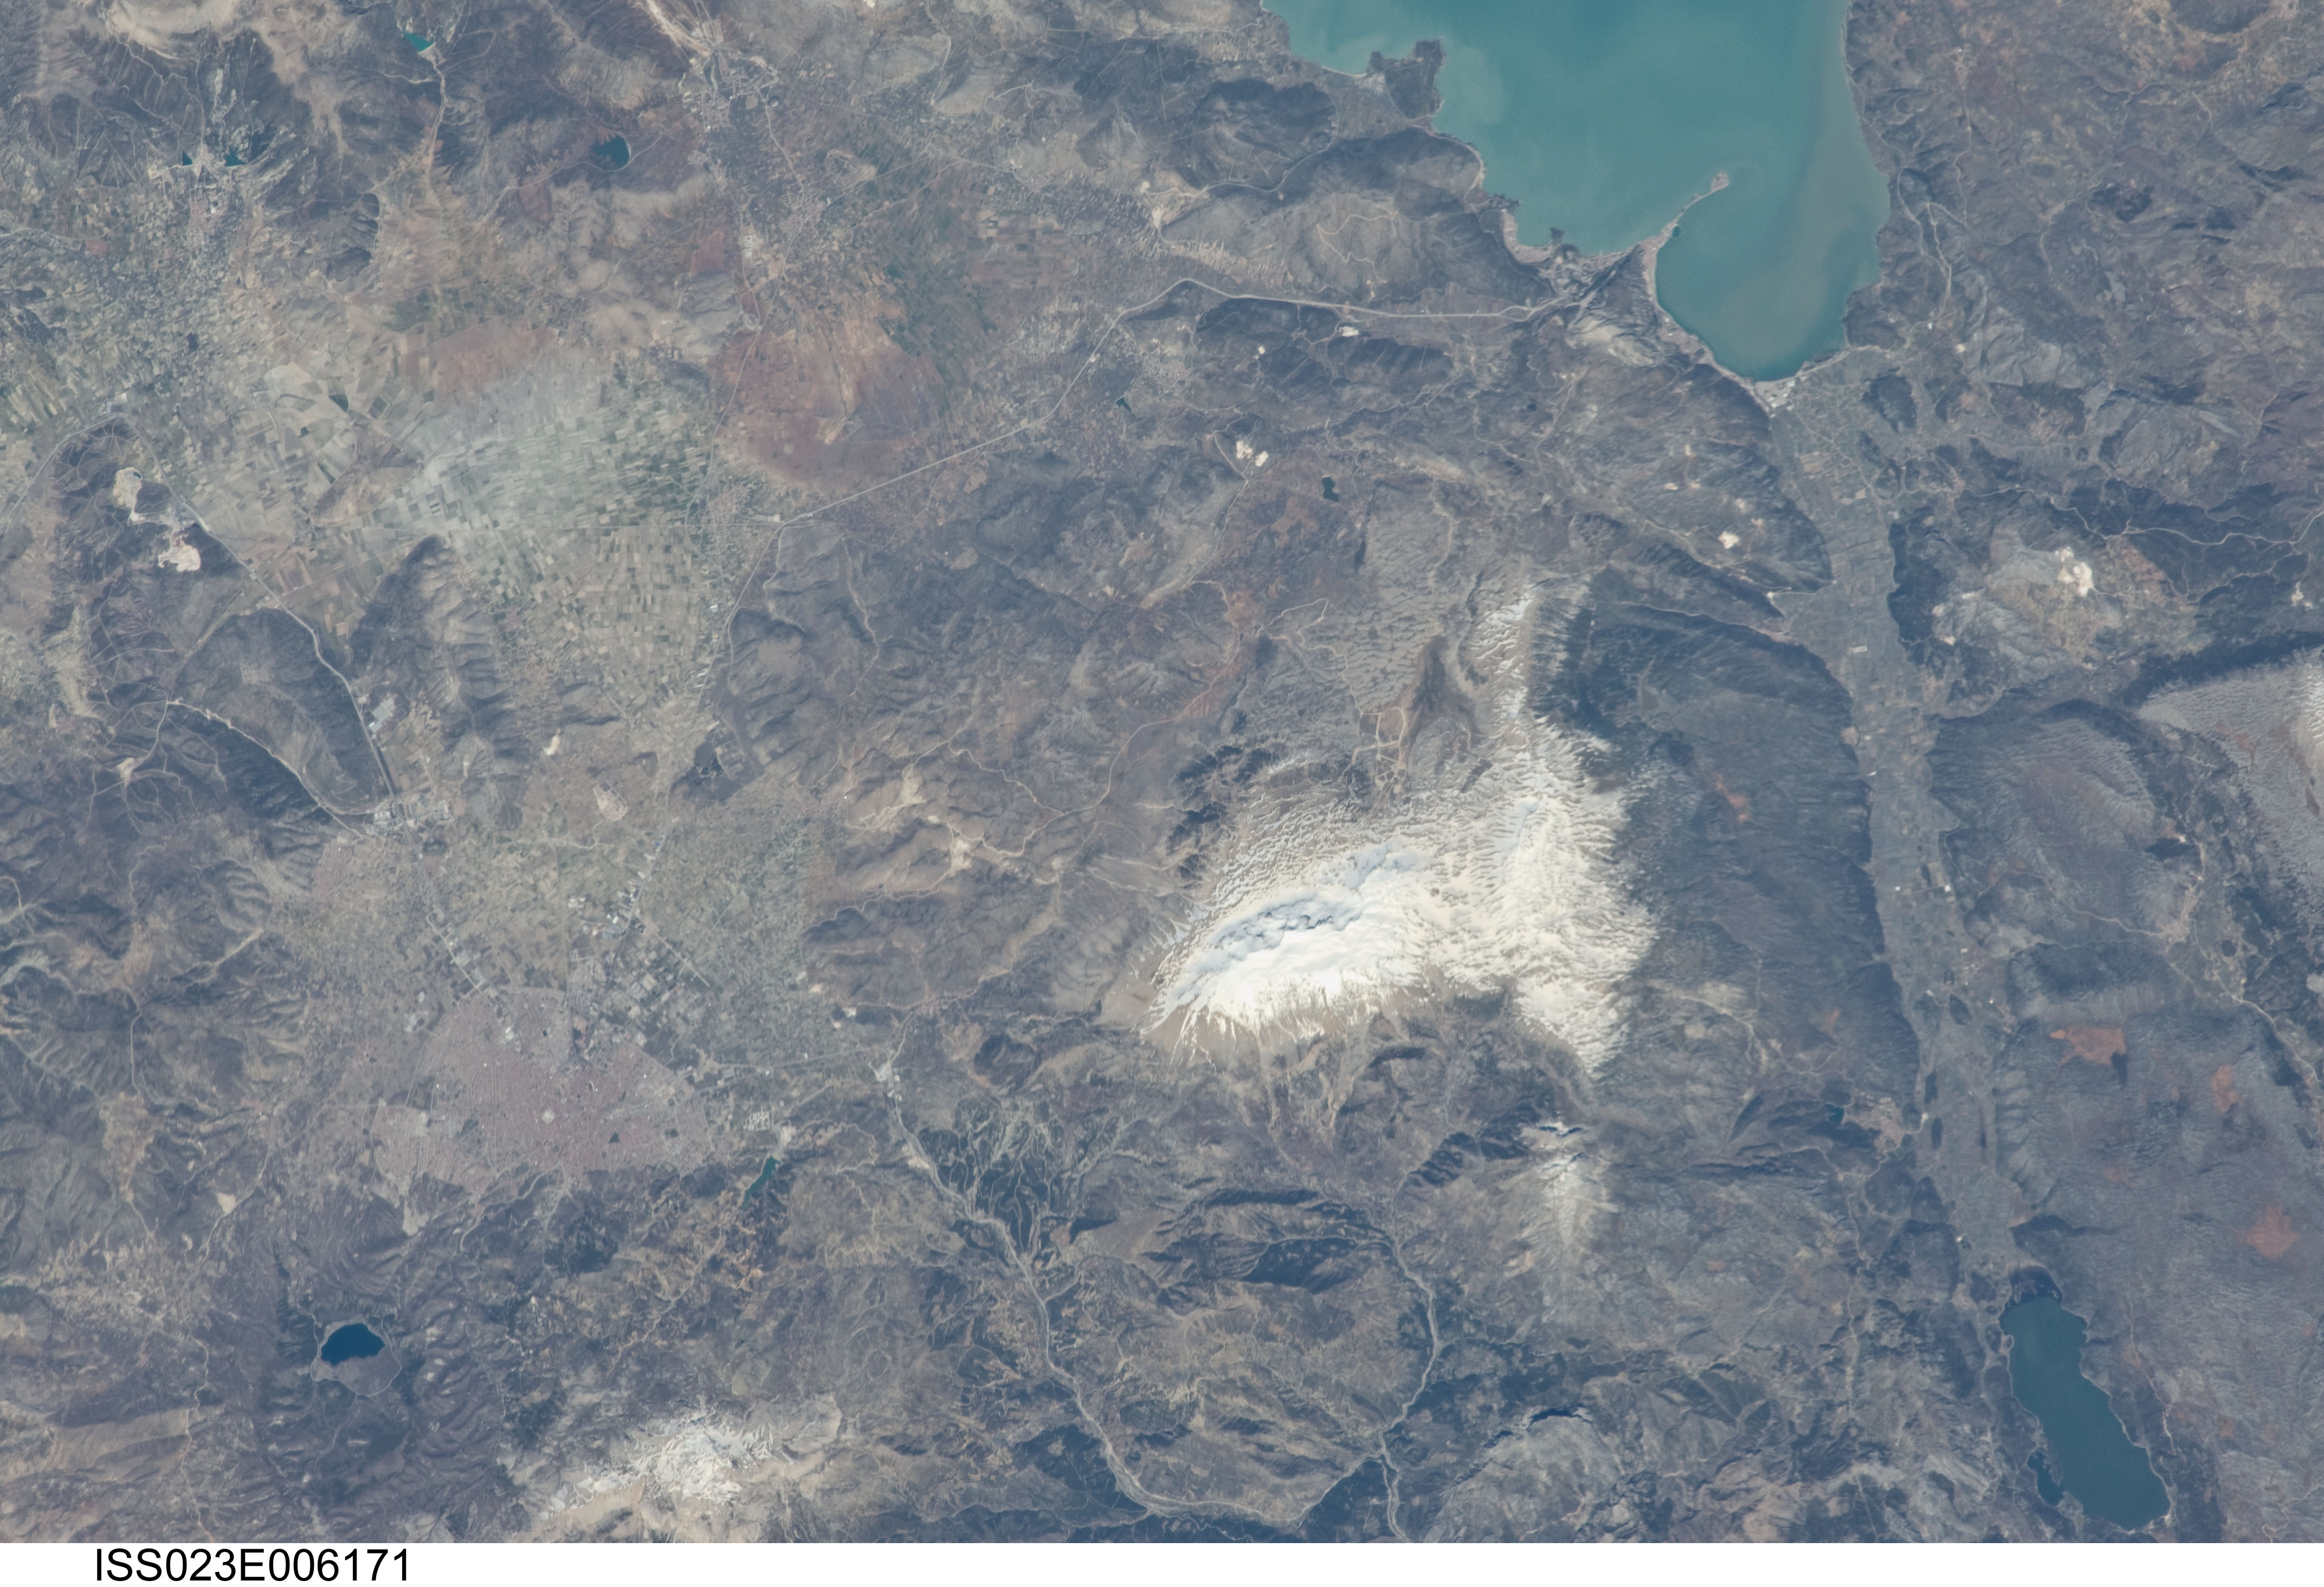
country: TURKEY
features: ISPARTA, AGR., ROADS, EGIRDIR L., KOVADA L.
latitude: 37.8
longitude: 30.7
